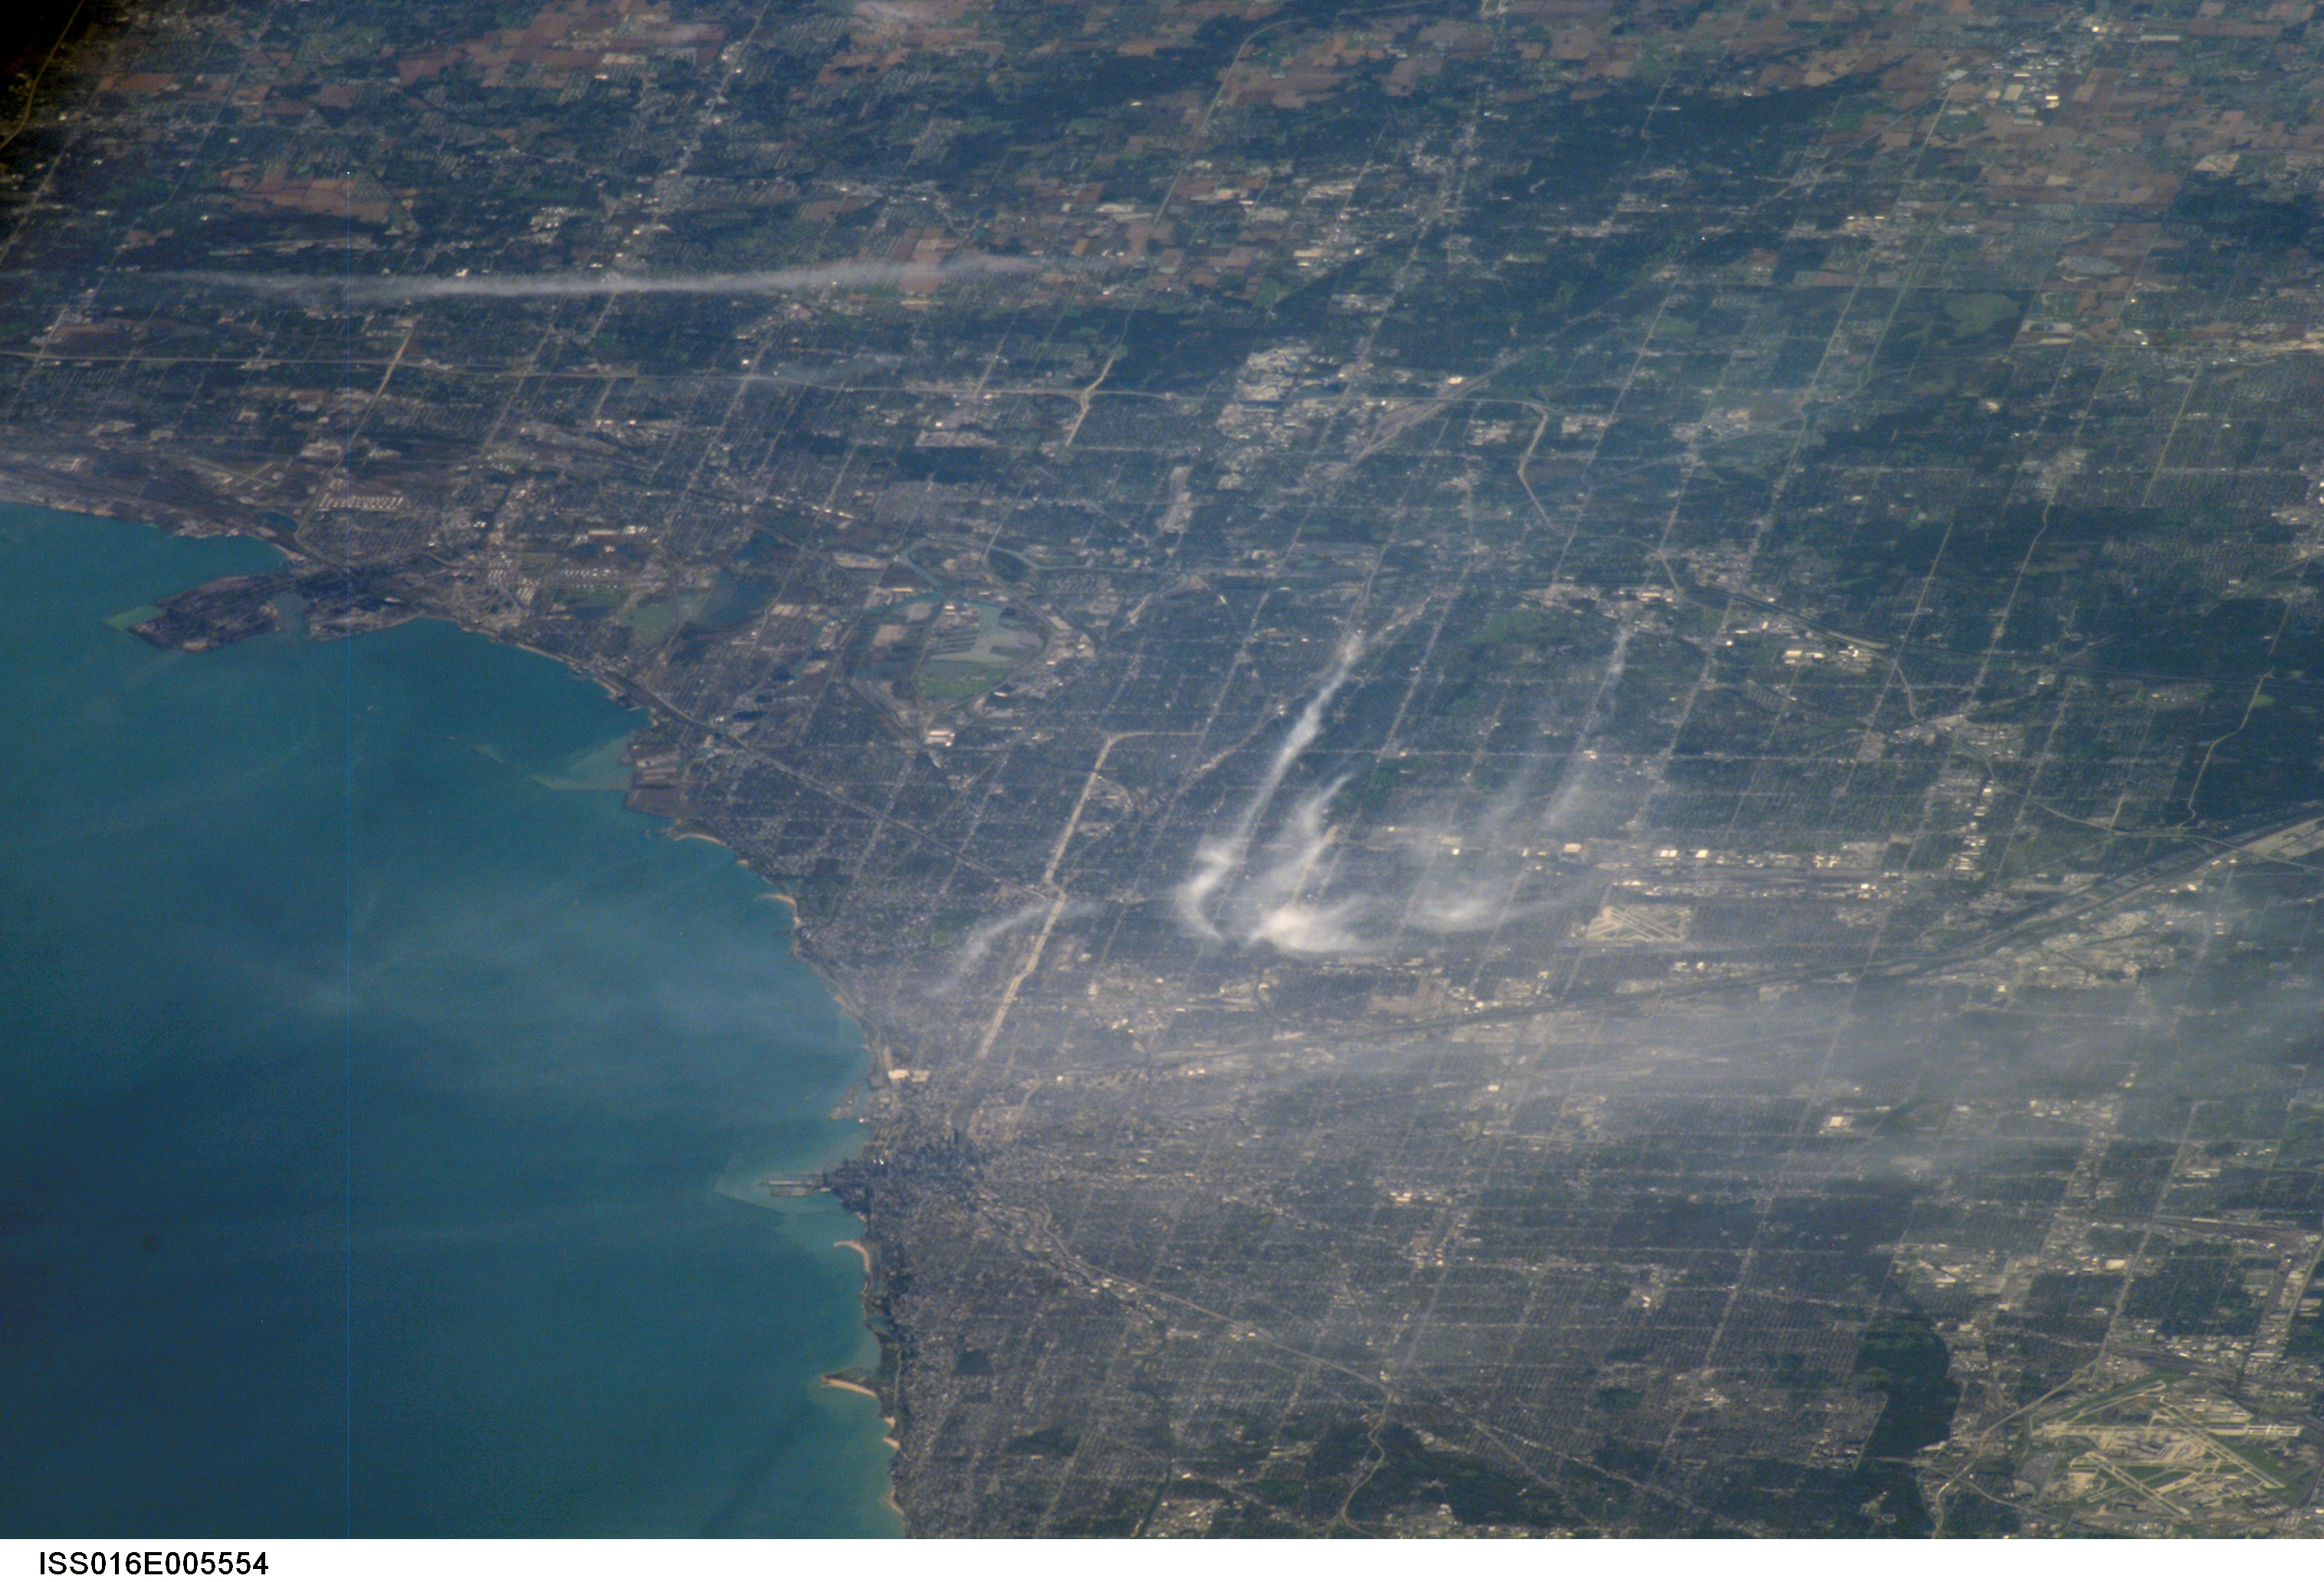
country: USA-ILLINOIS
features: SE. CHICAGO AREA, L. MICHIGAN
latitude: 41.6
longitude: -87.7
